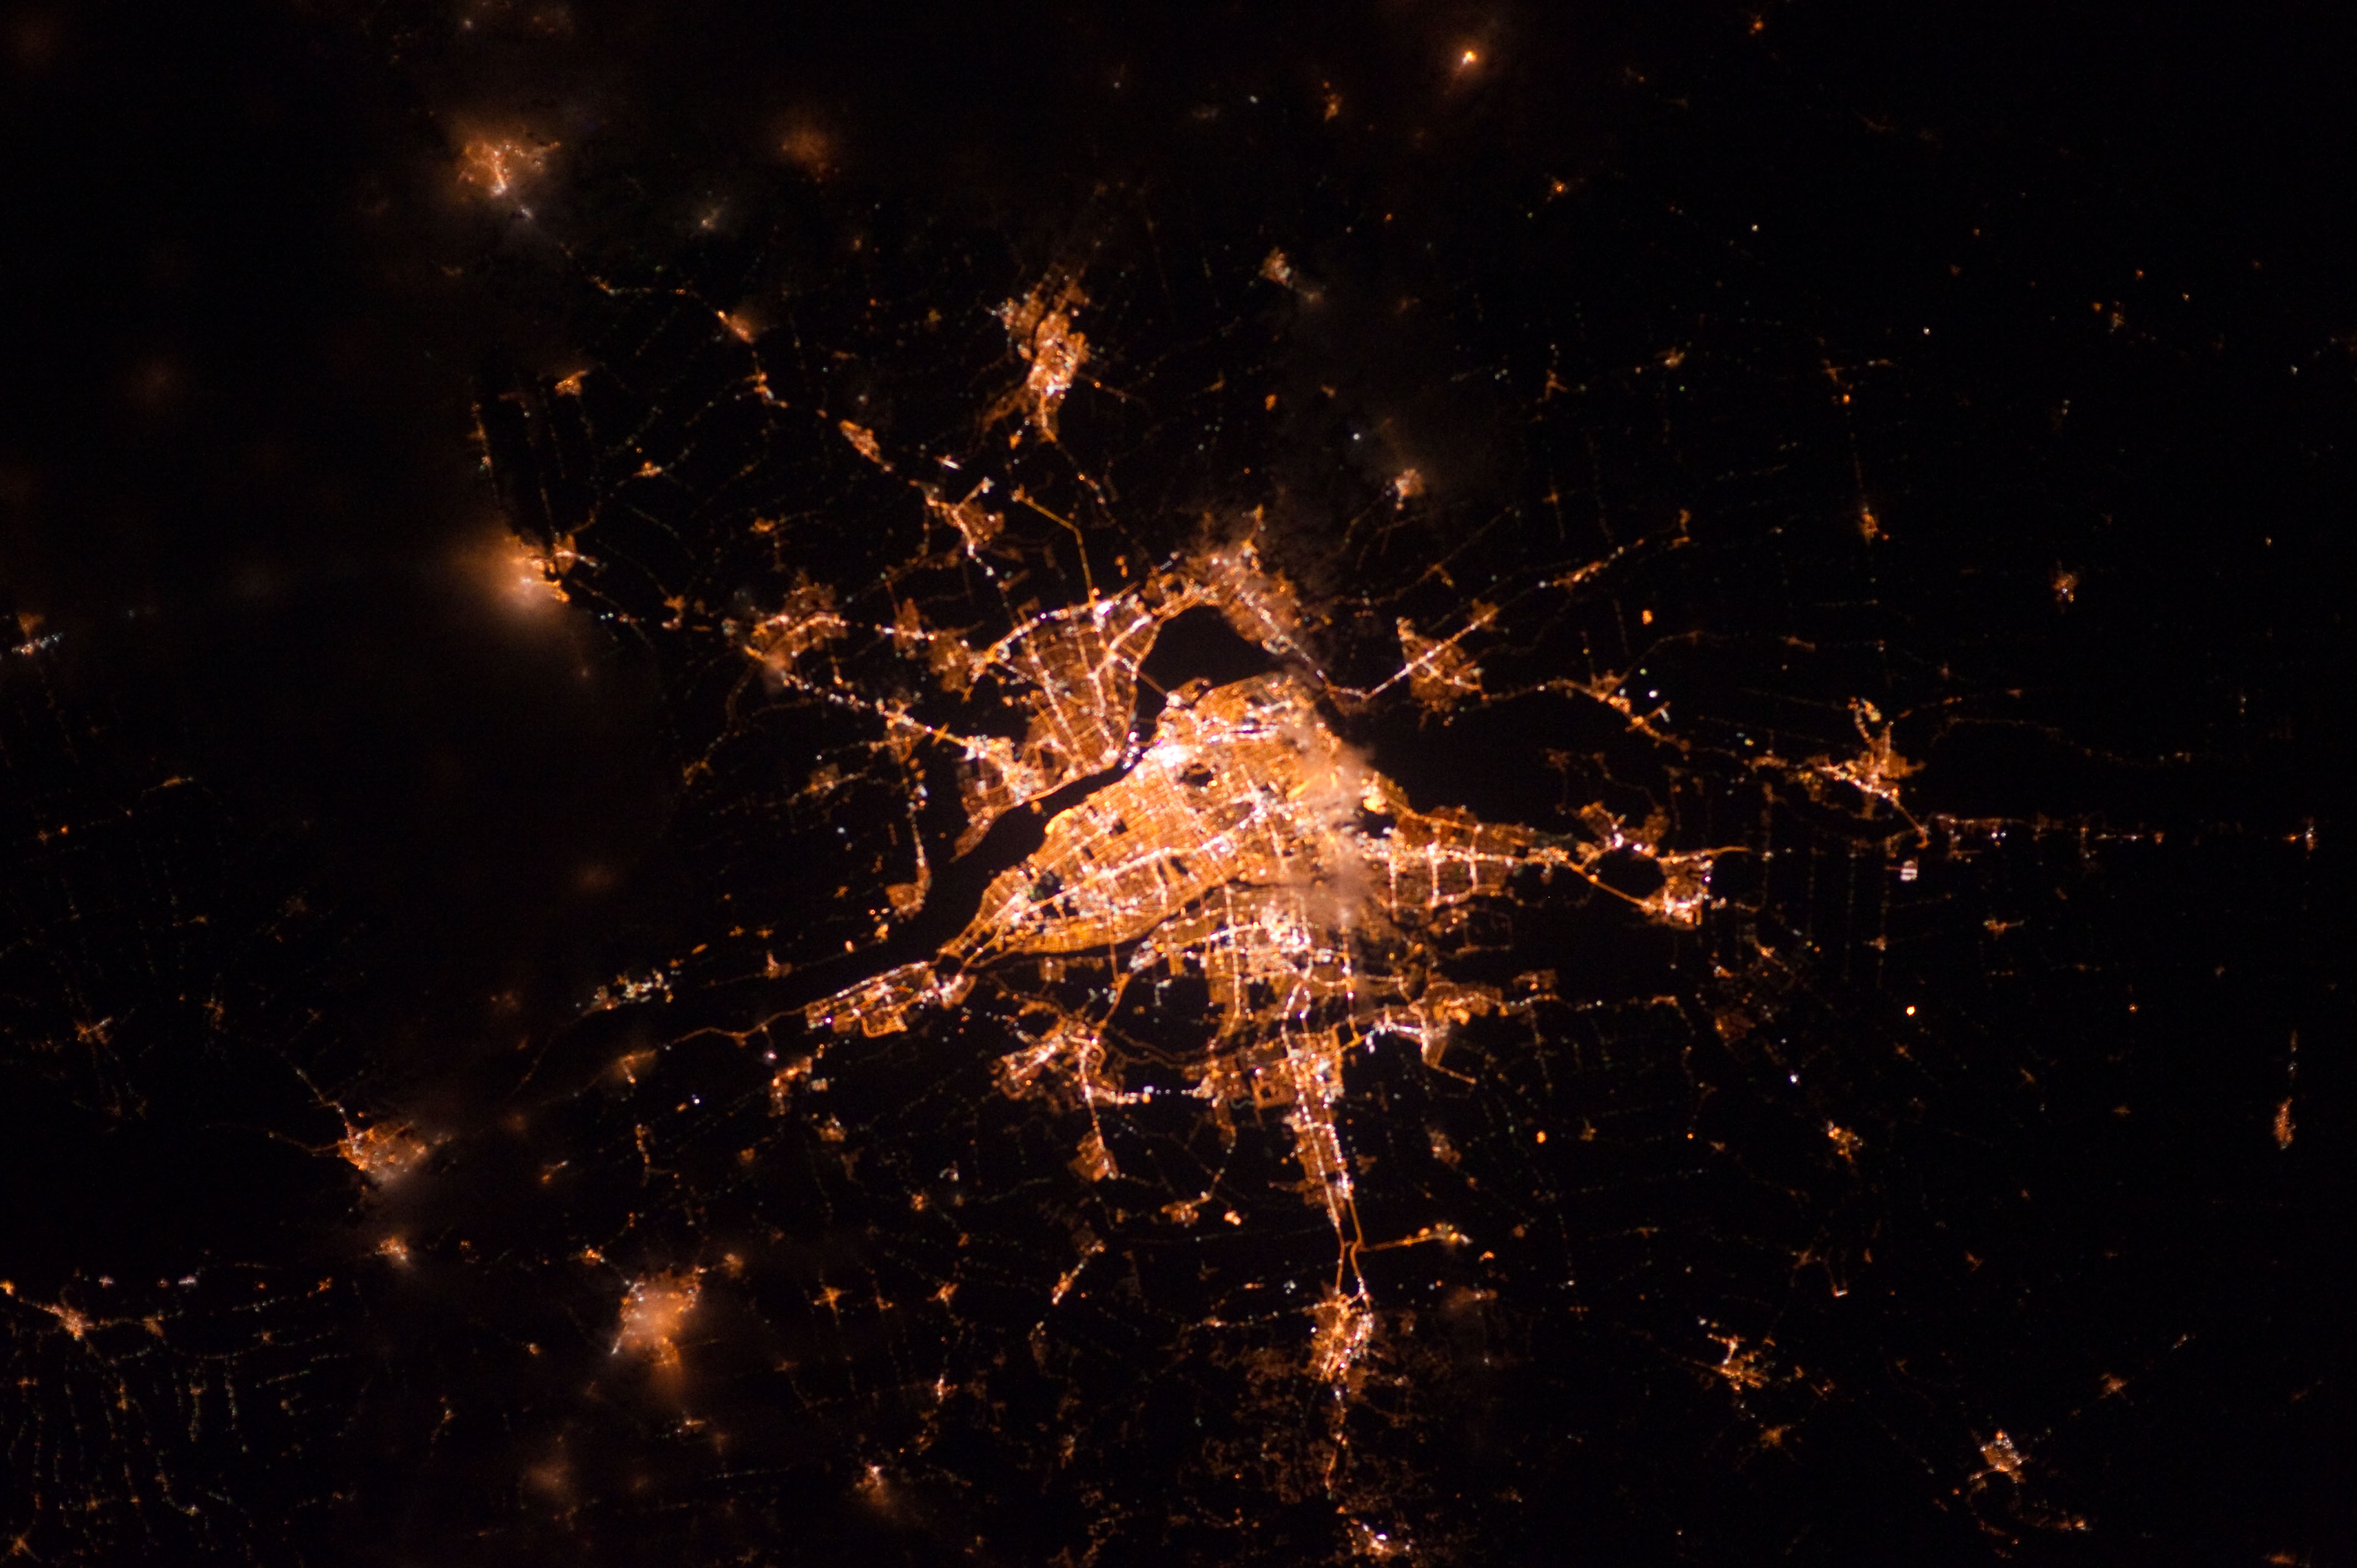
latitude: 45.5
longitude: -73.6
